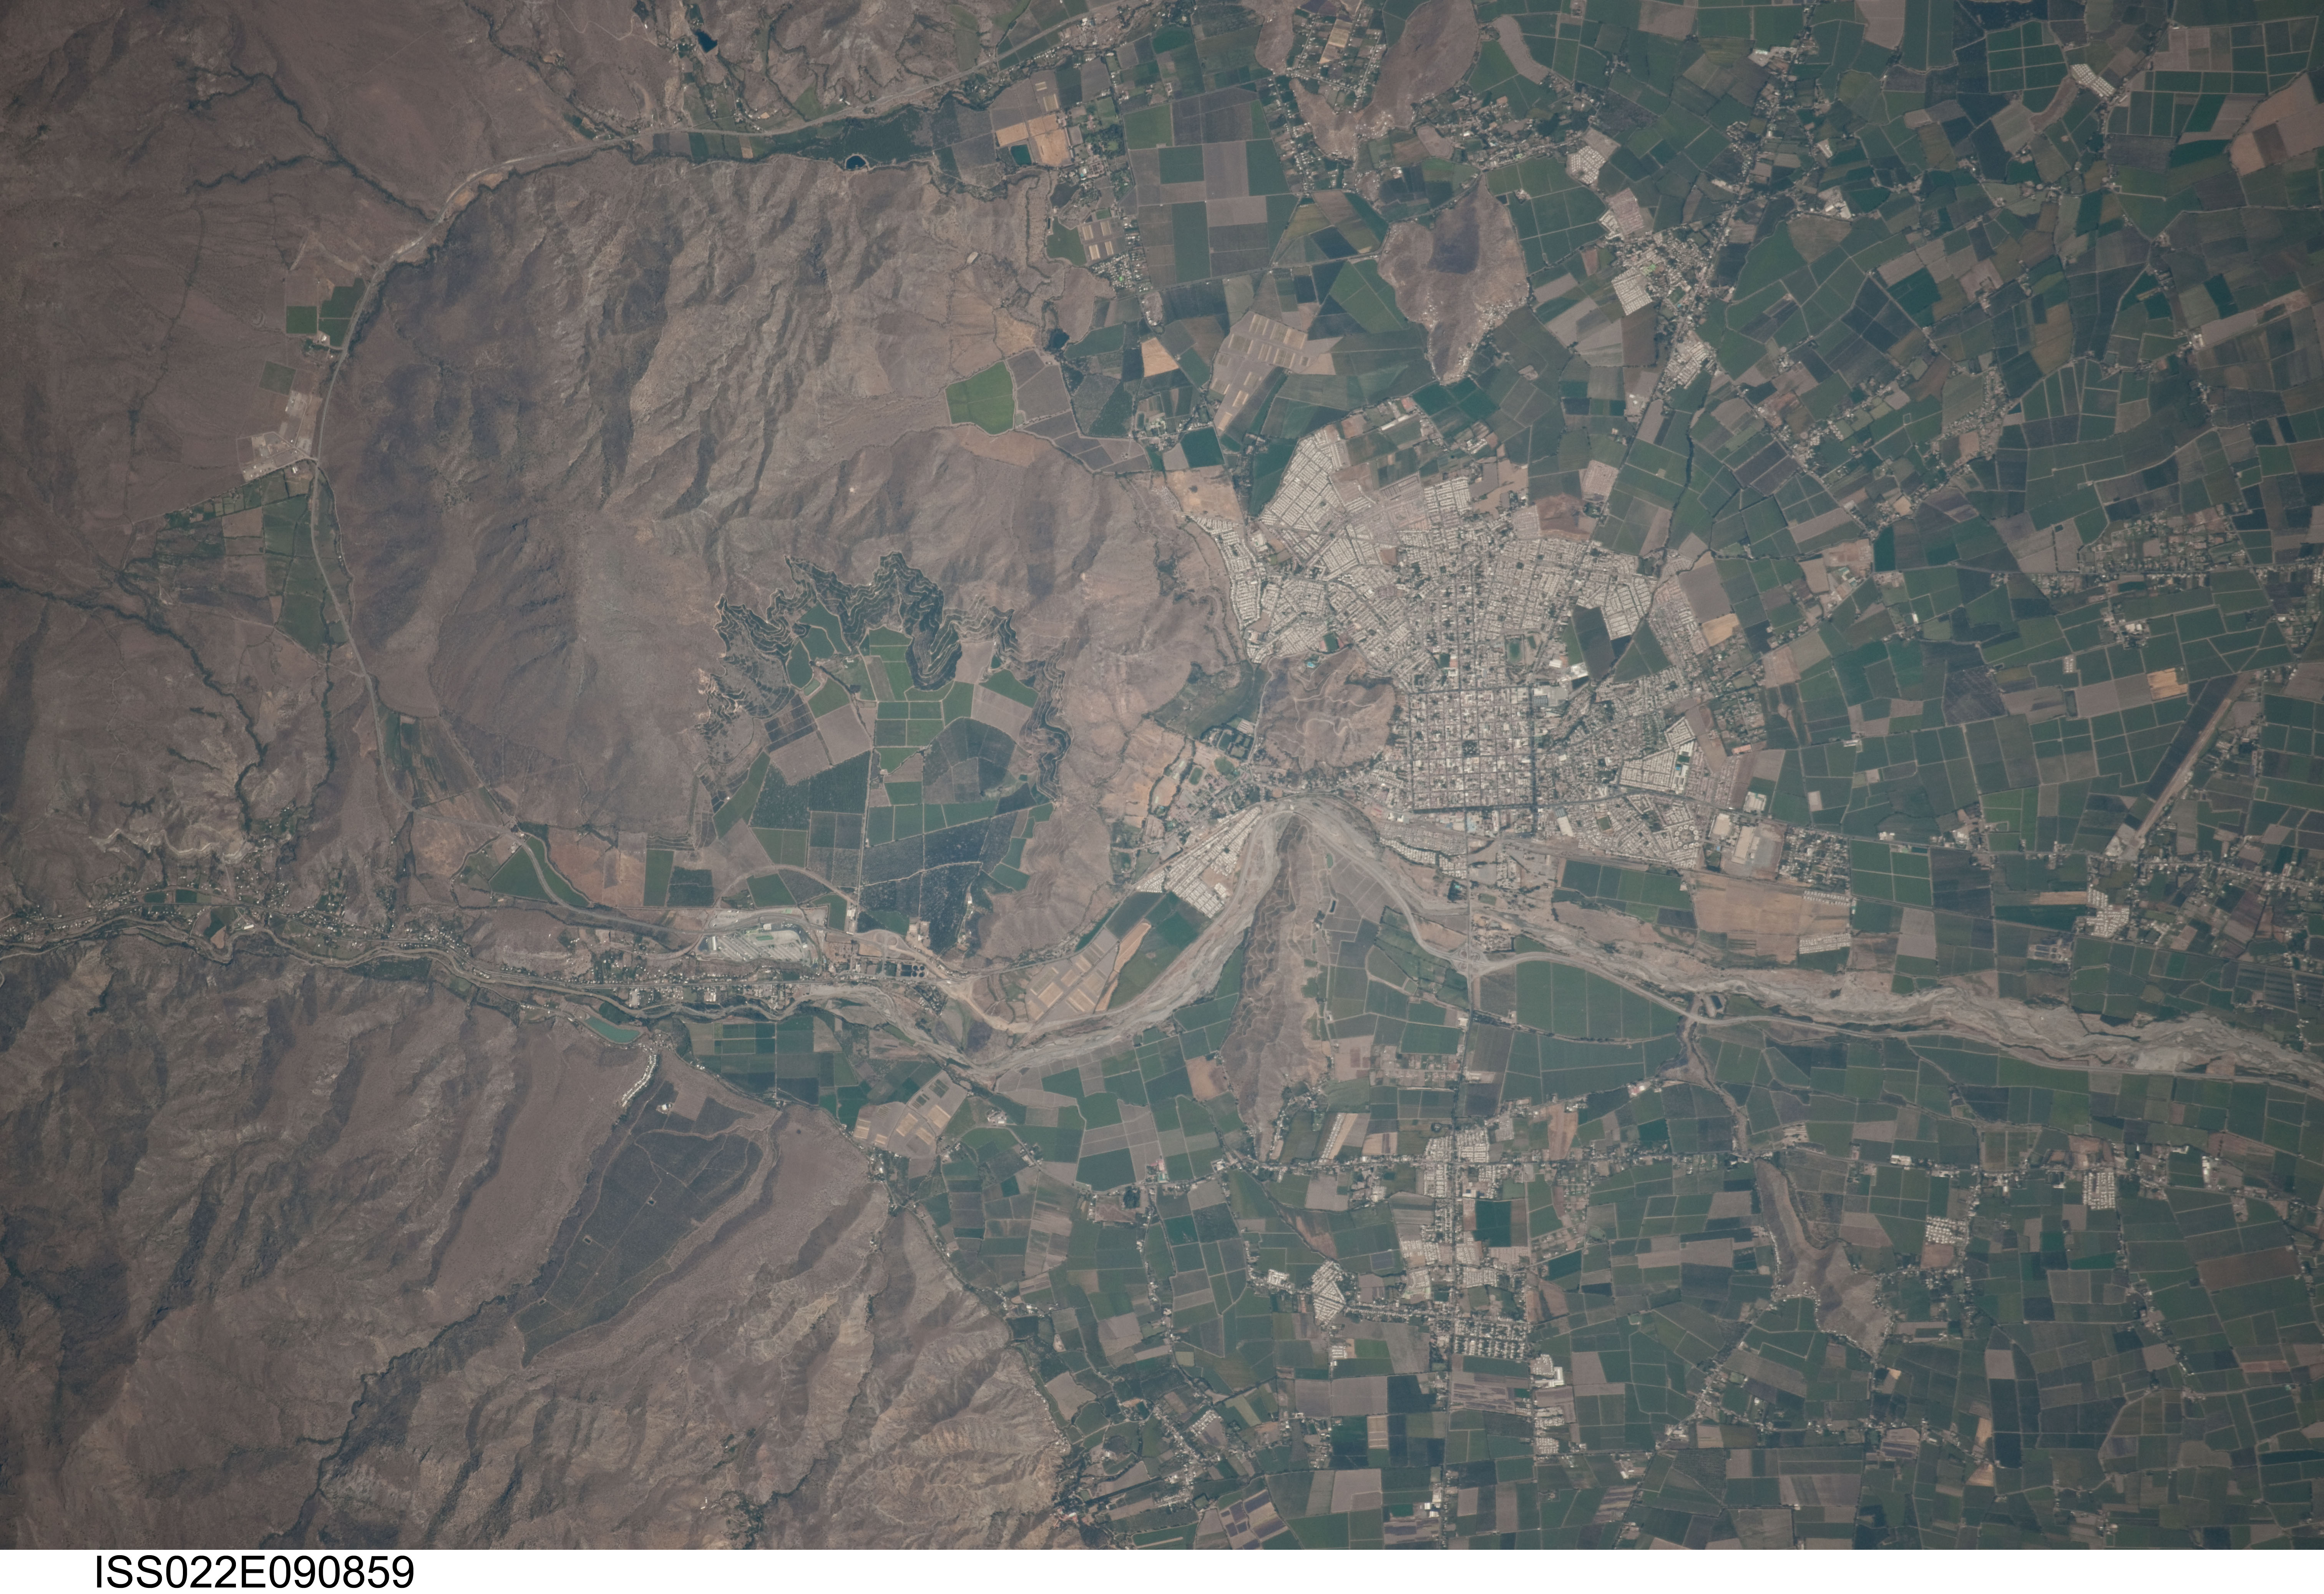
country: CHILE
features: LOS ANDES, ACONCAGUA R., MTS., AGR.
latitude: -32.8
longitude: -70.6
